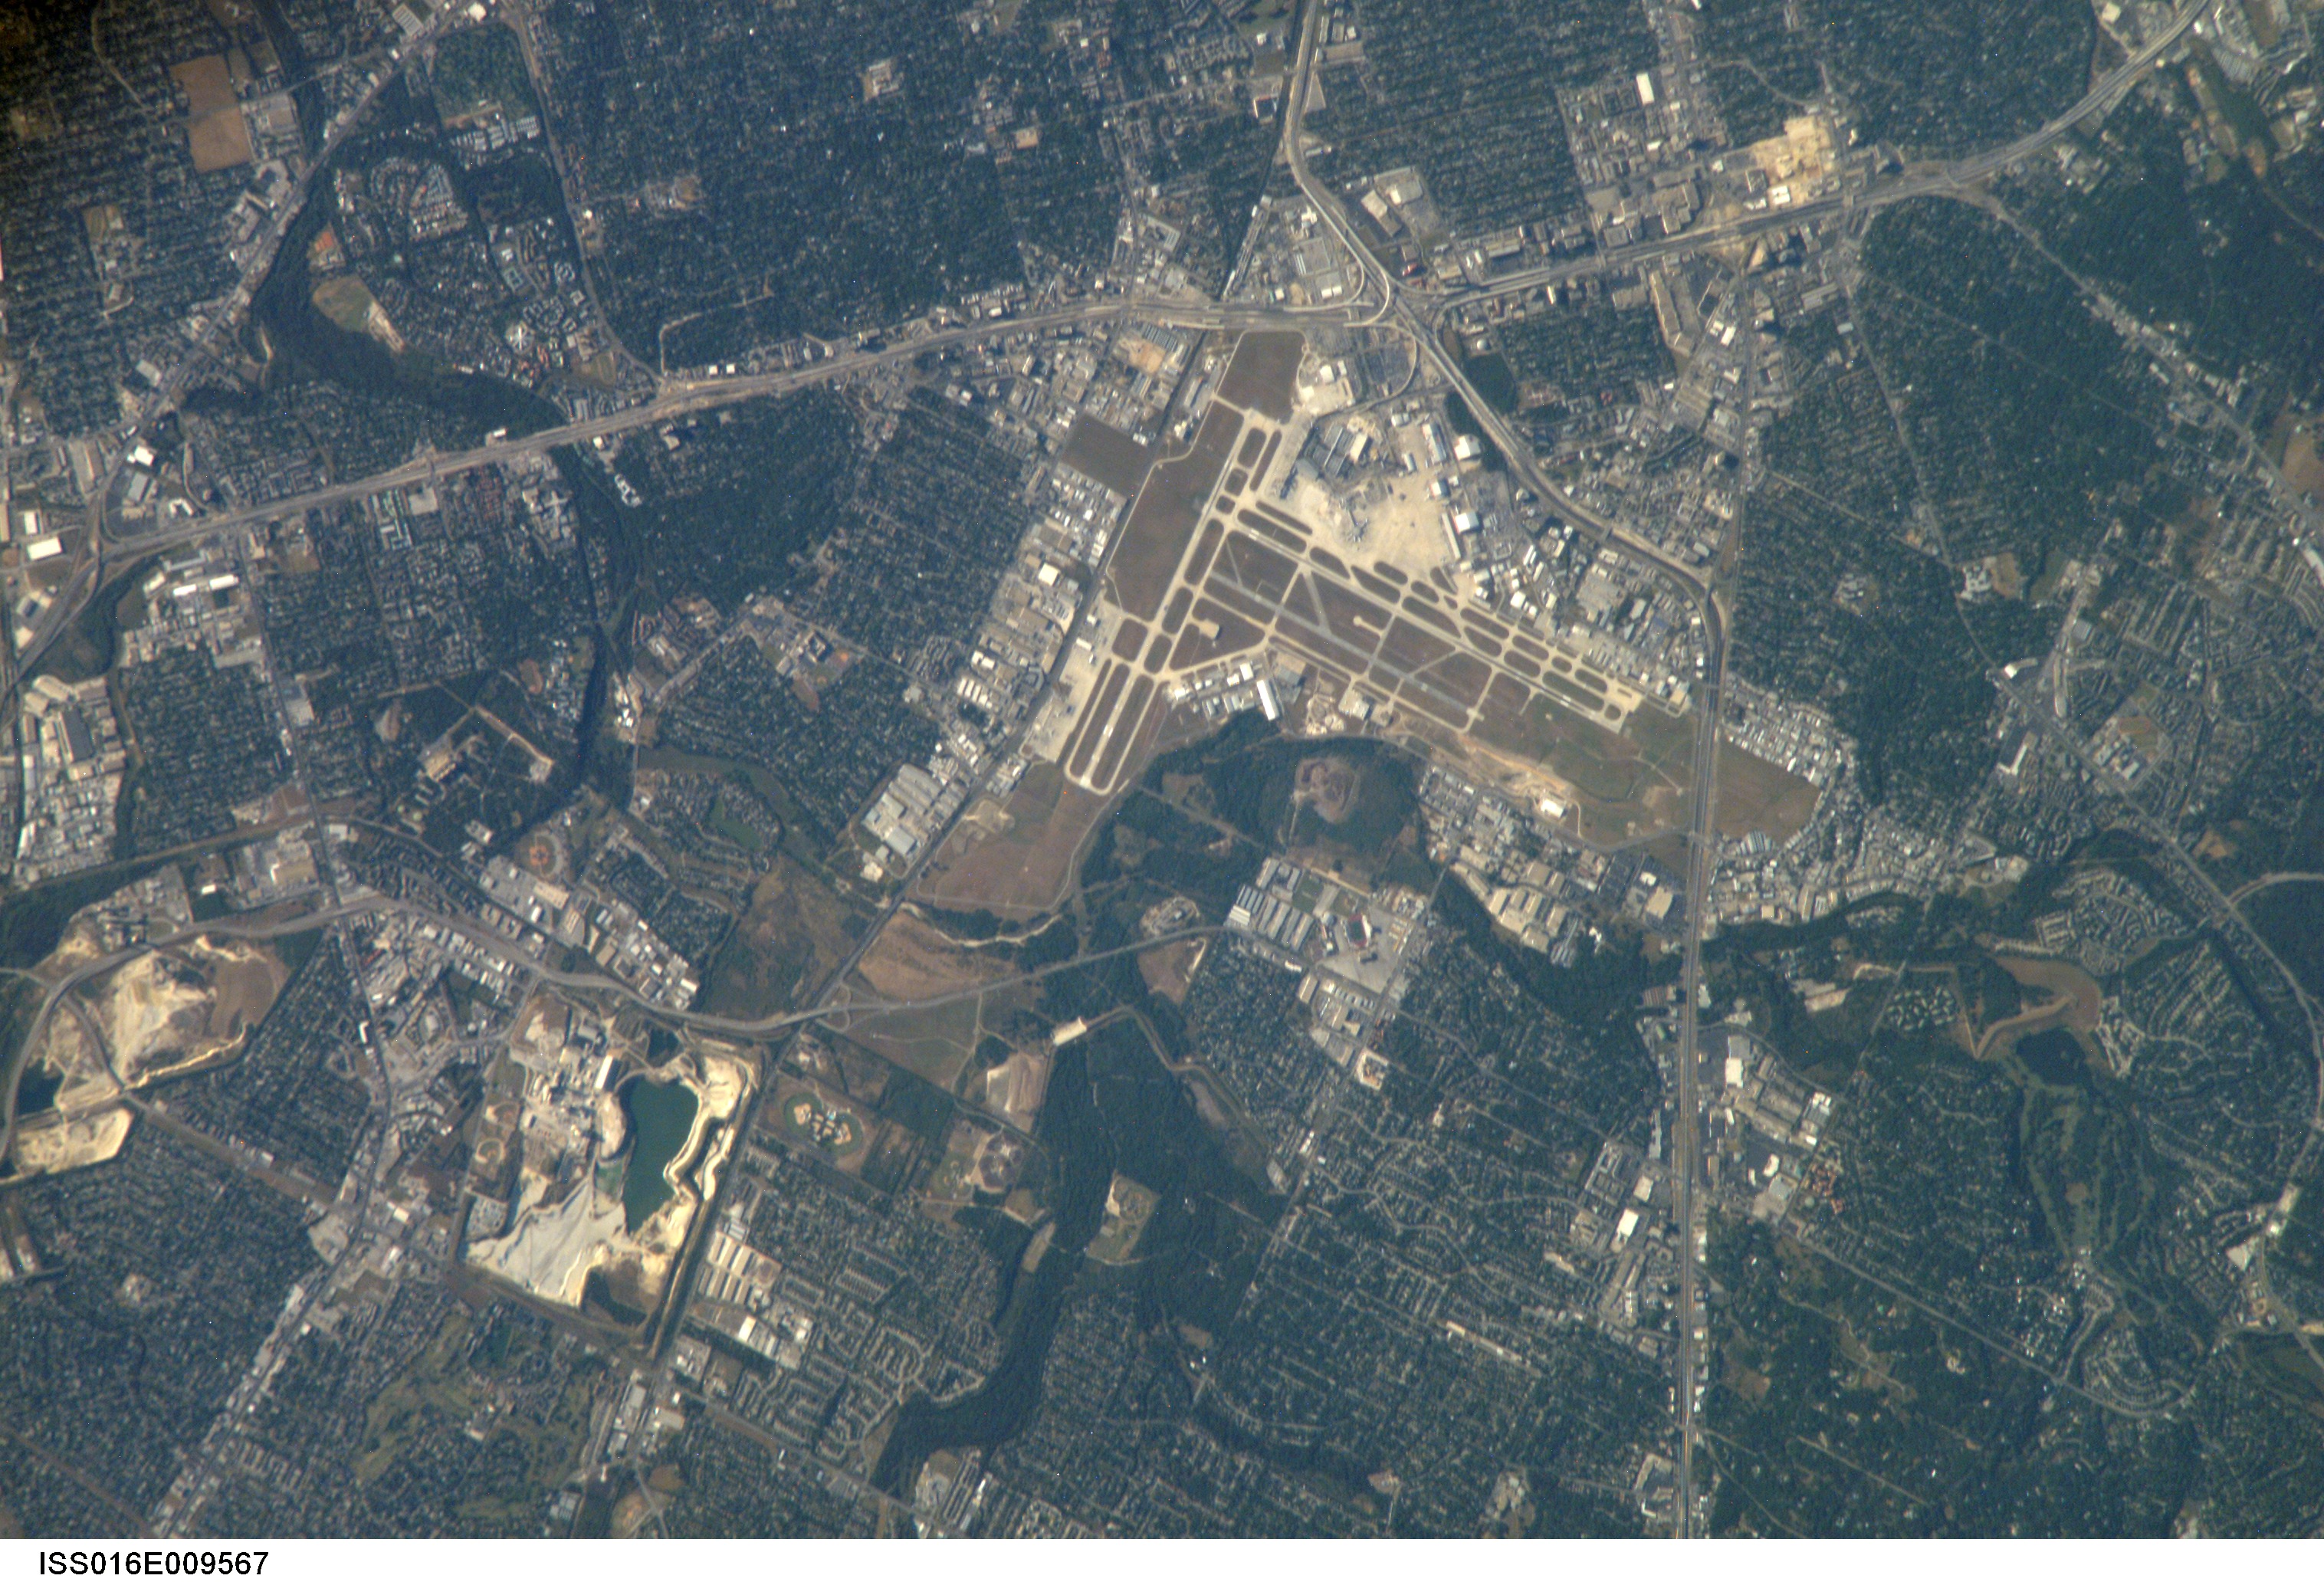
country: USA-TEXAS
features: SAN ANTONIO INTL AIRPORT, CITY
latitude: 29.5
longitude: -98.5
